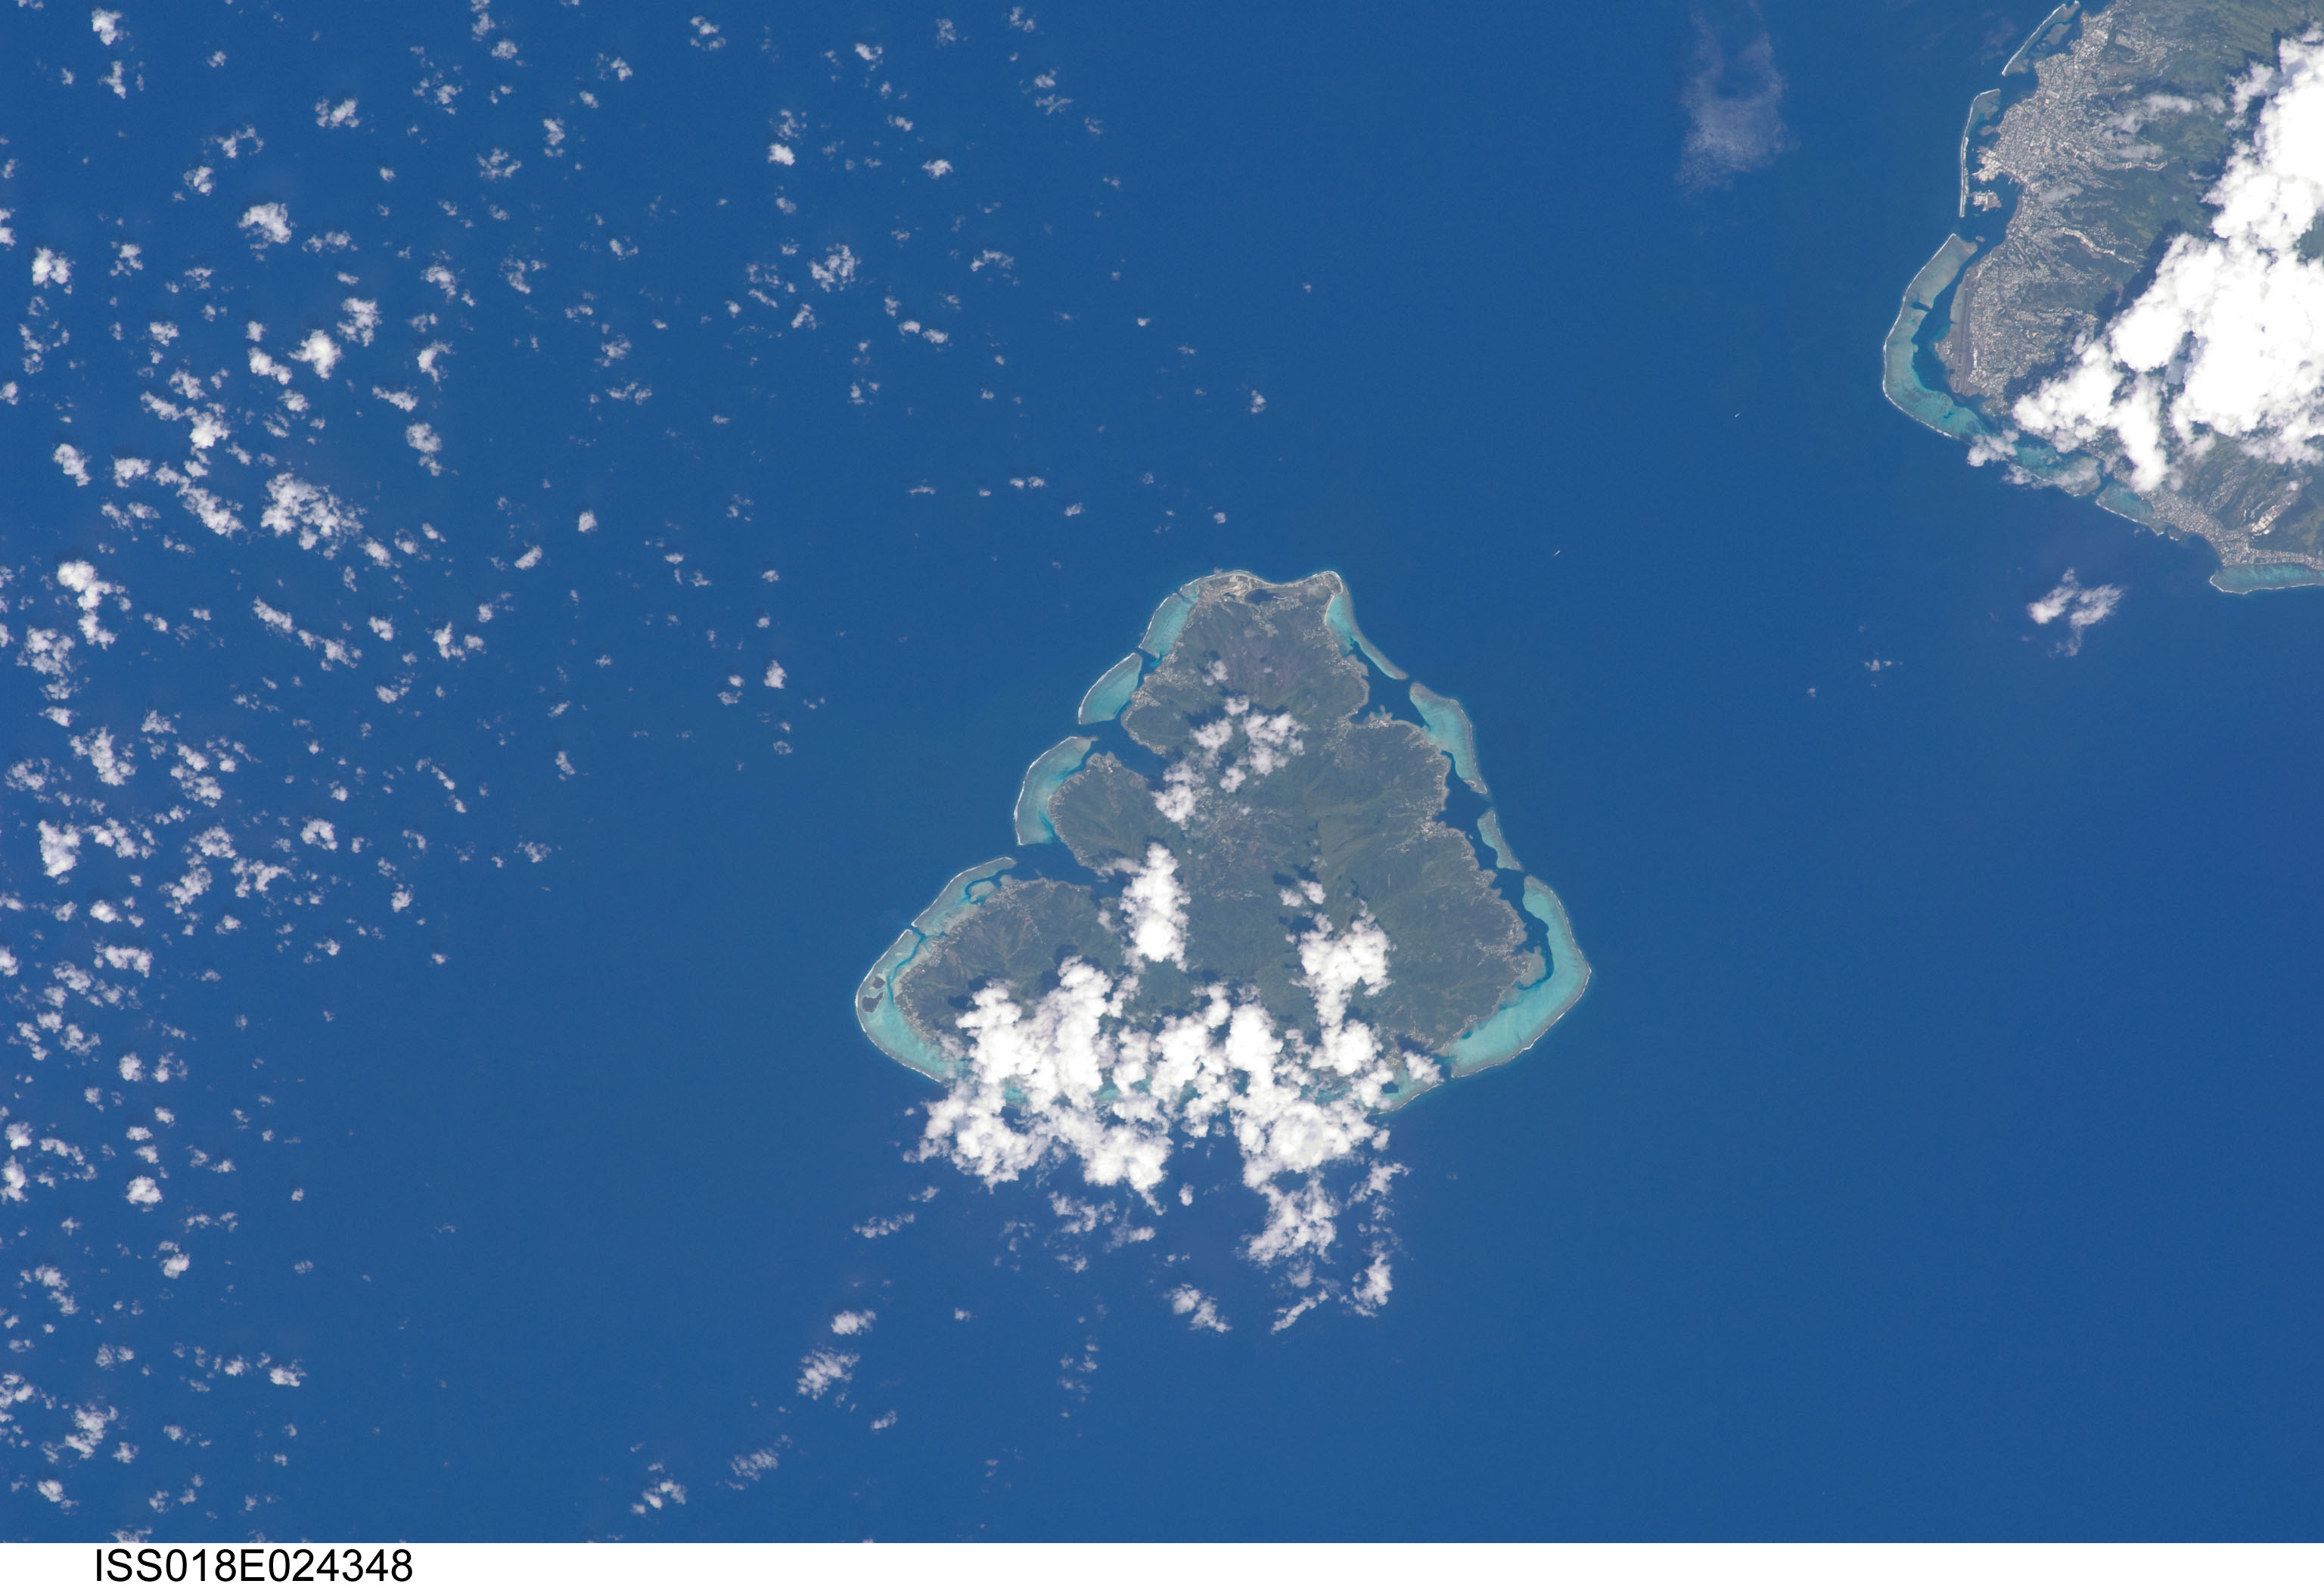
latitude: -17.5
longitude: -150.0
